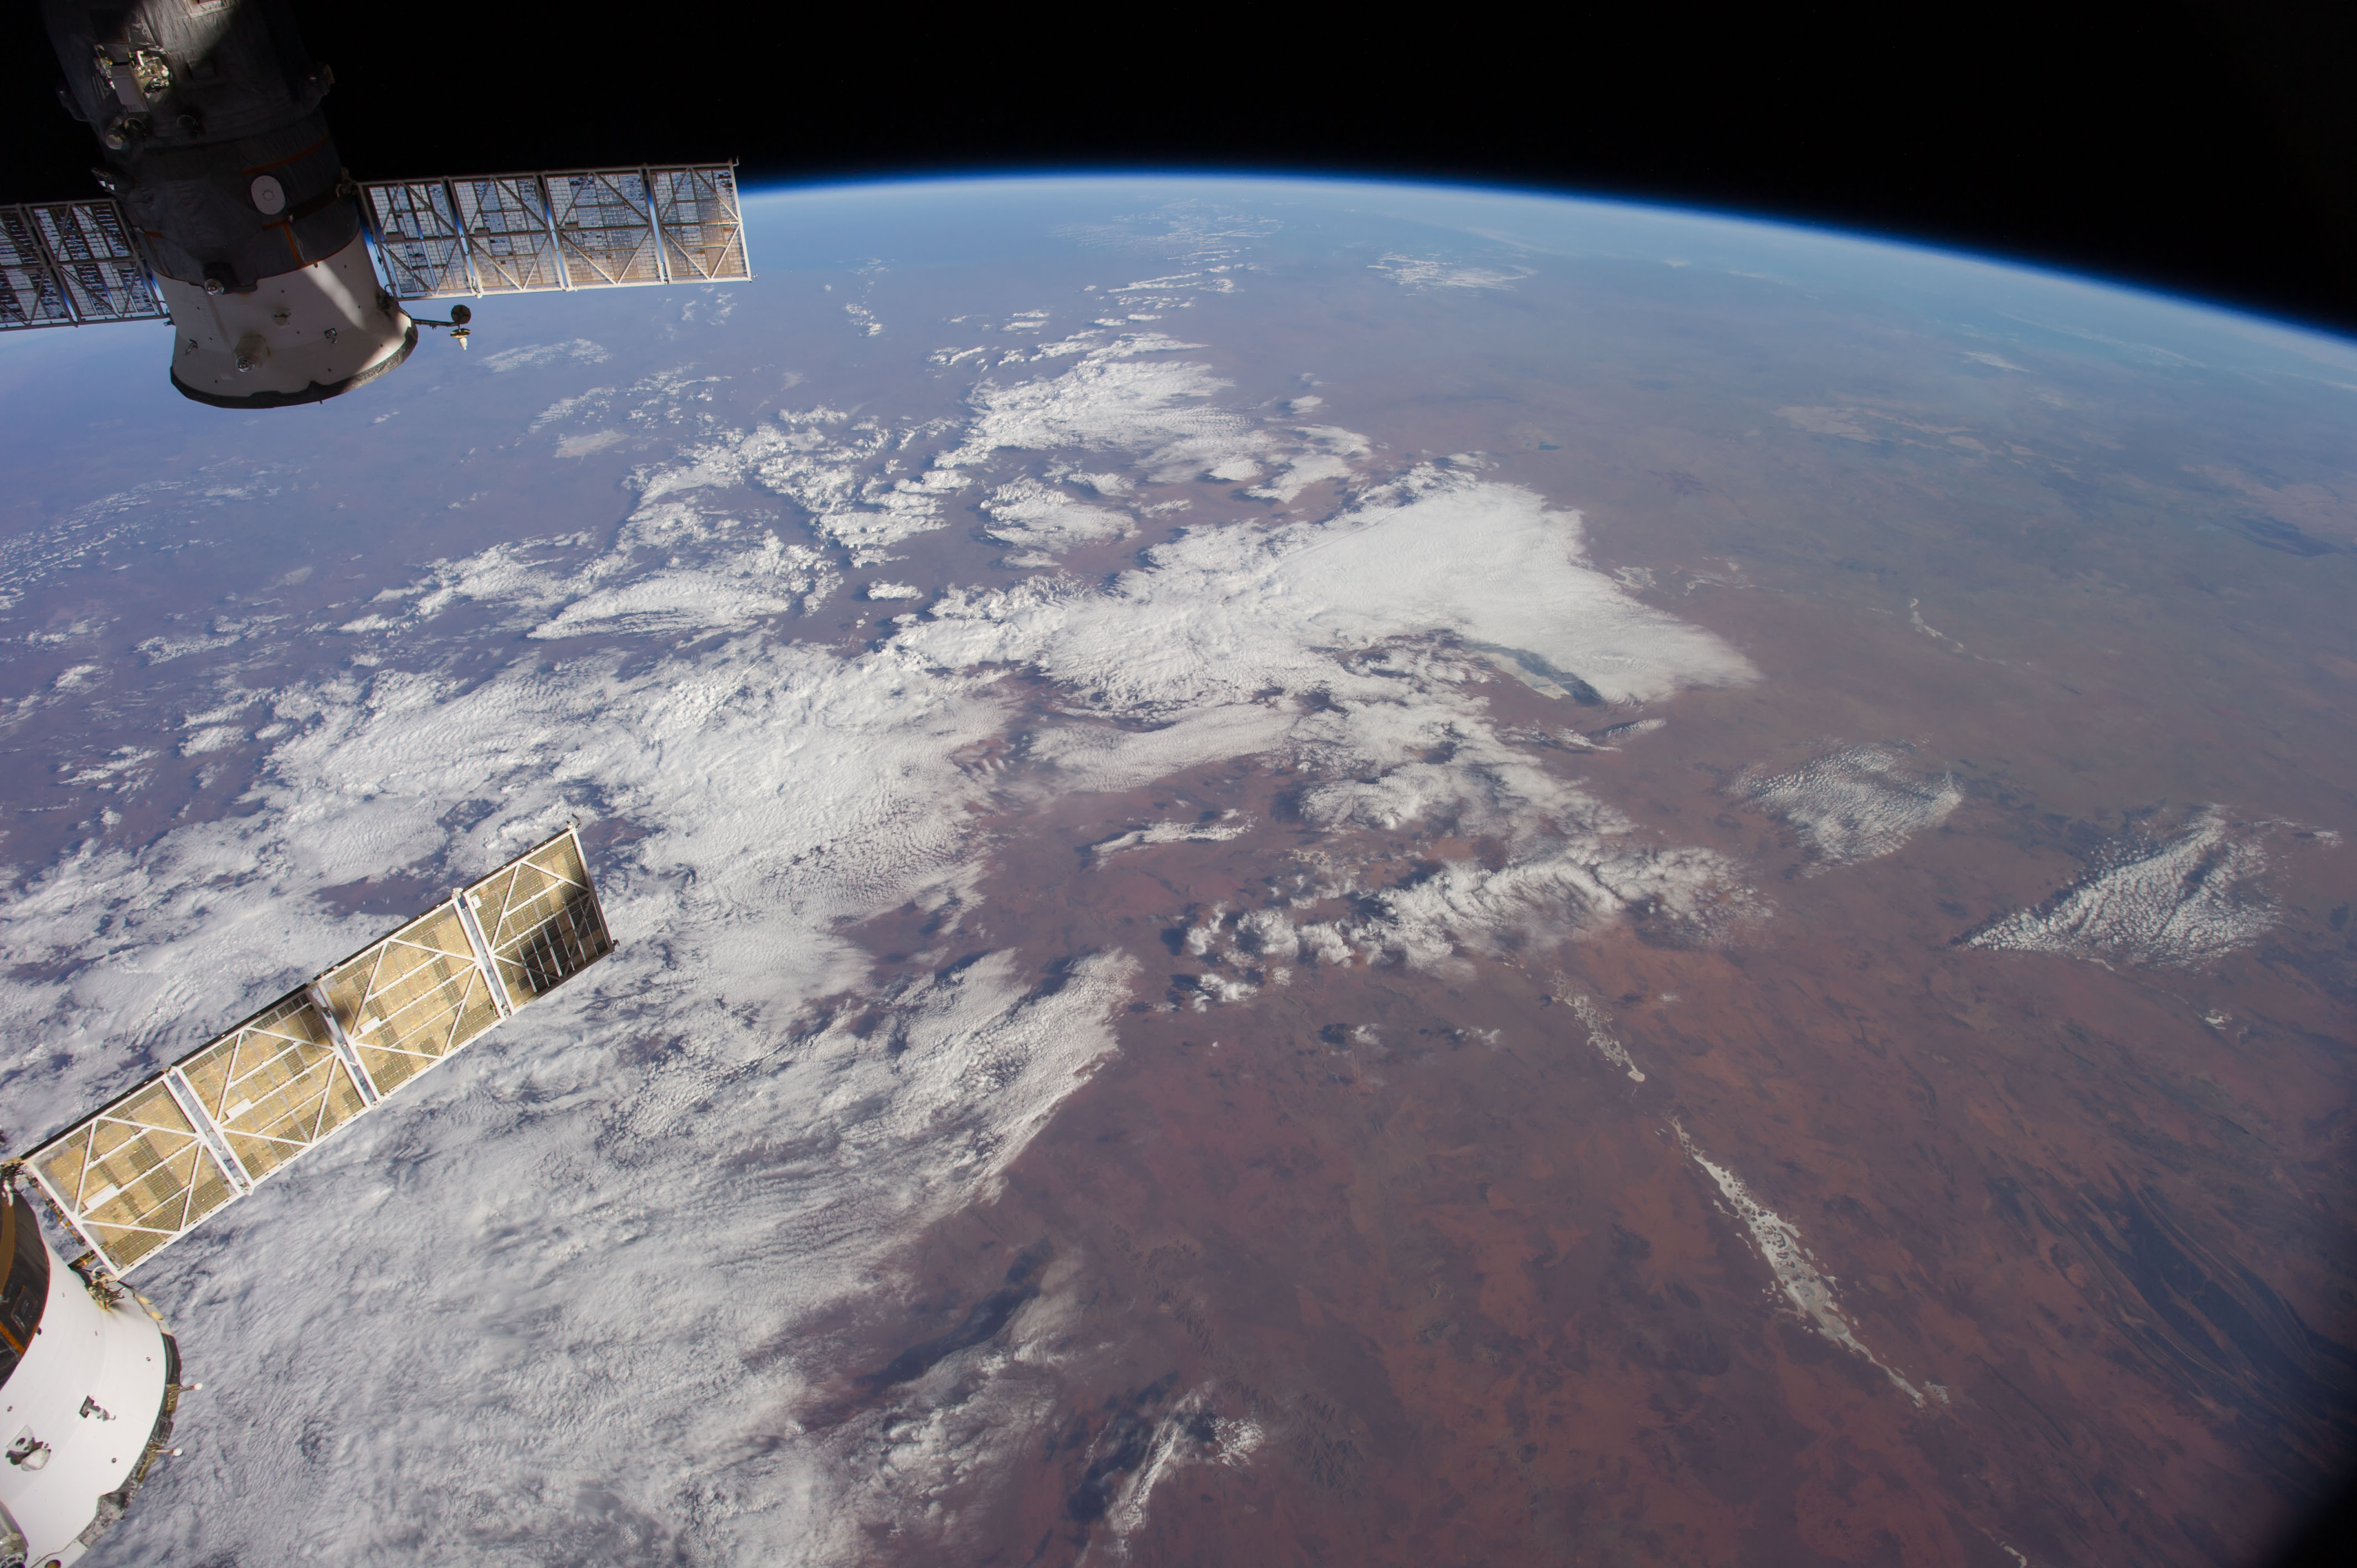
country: AUSTRALIA-WA
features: L. AMADEUS, L. MACKAY, L. GREGORY, GIBSON DES., GREAT SANDY DES., ATMOPSHERIC LIMB
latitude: -24.5
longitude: 128.0
